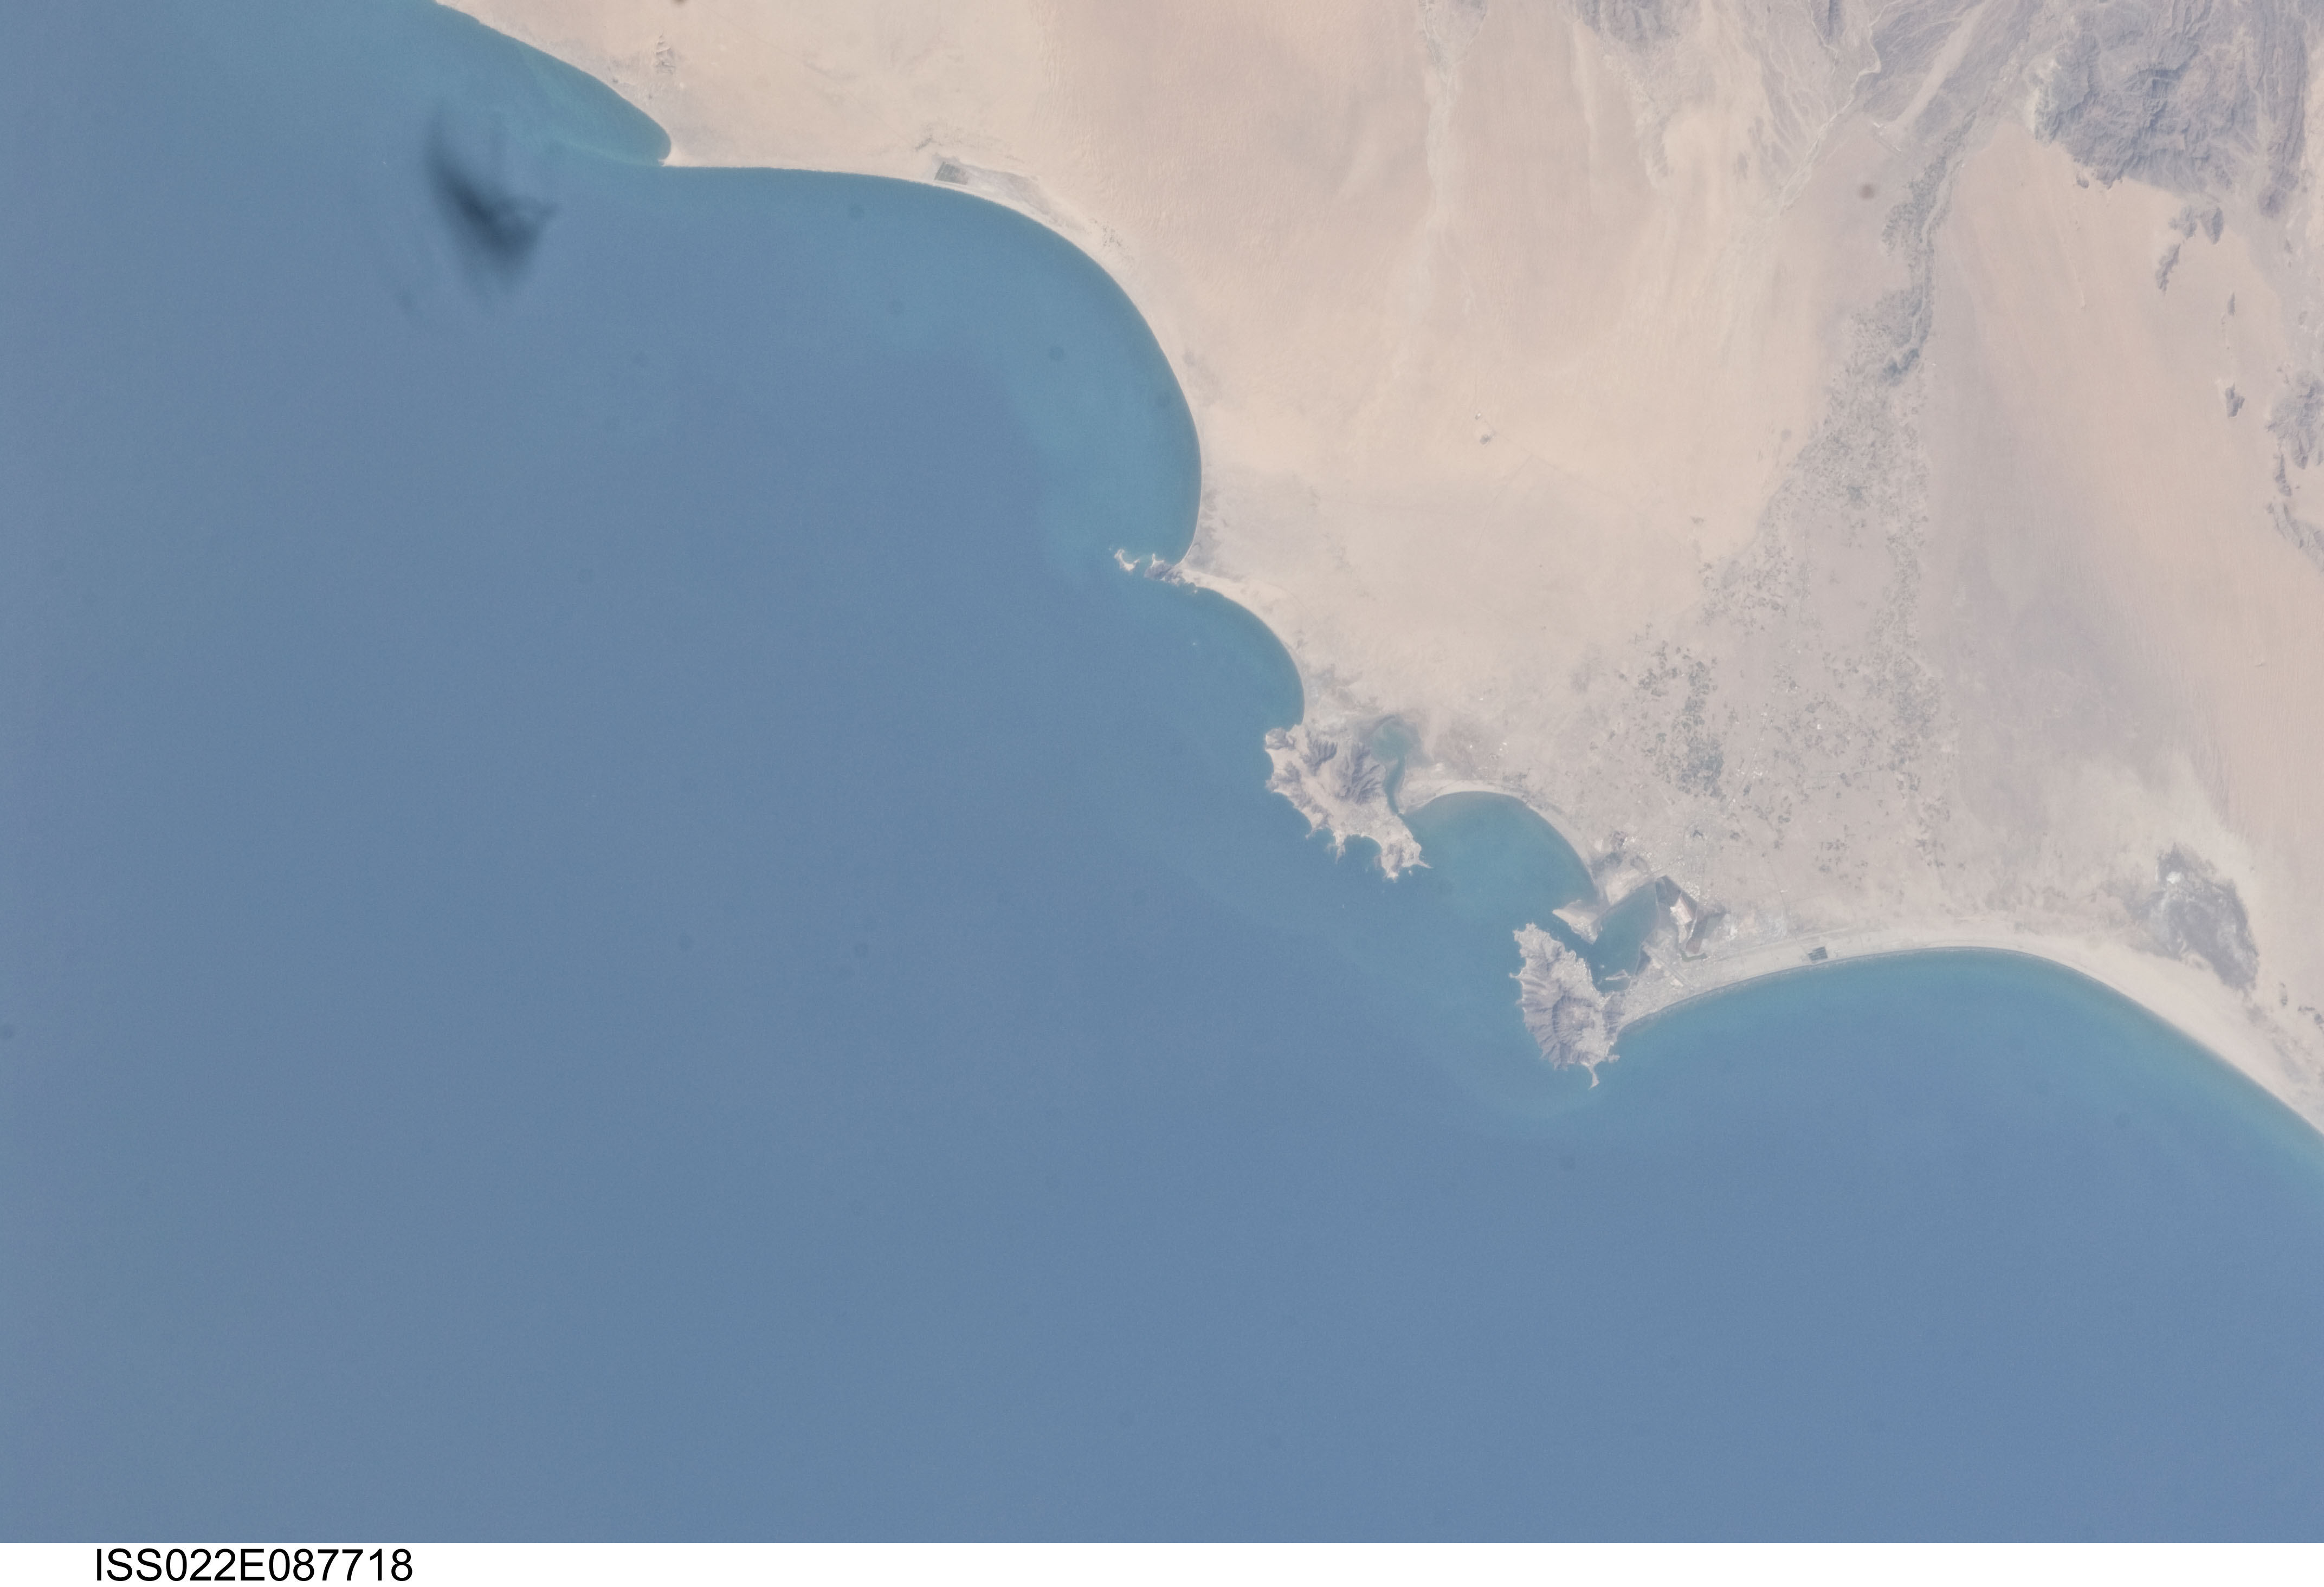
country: YEMEN
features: GULF OF ADEN COAST, IMRAN INLET, FUQUM INLET, ADEN, CAPE MARSHAQ, HARBOR
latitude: 12.5
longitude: 45.0
